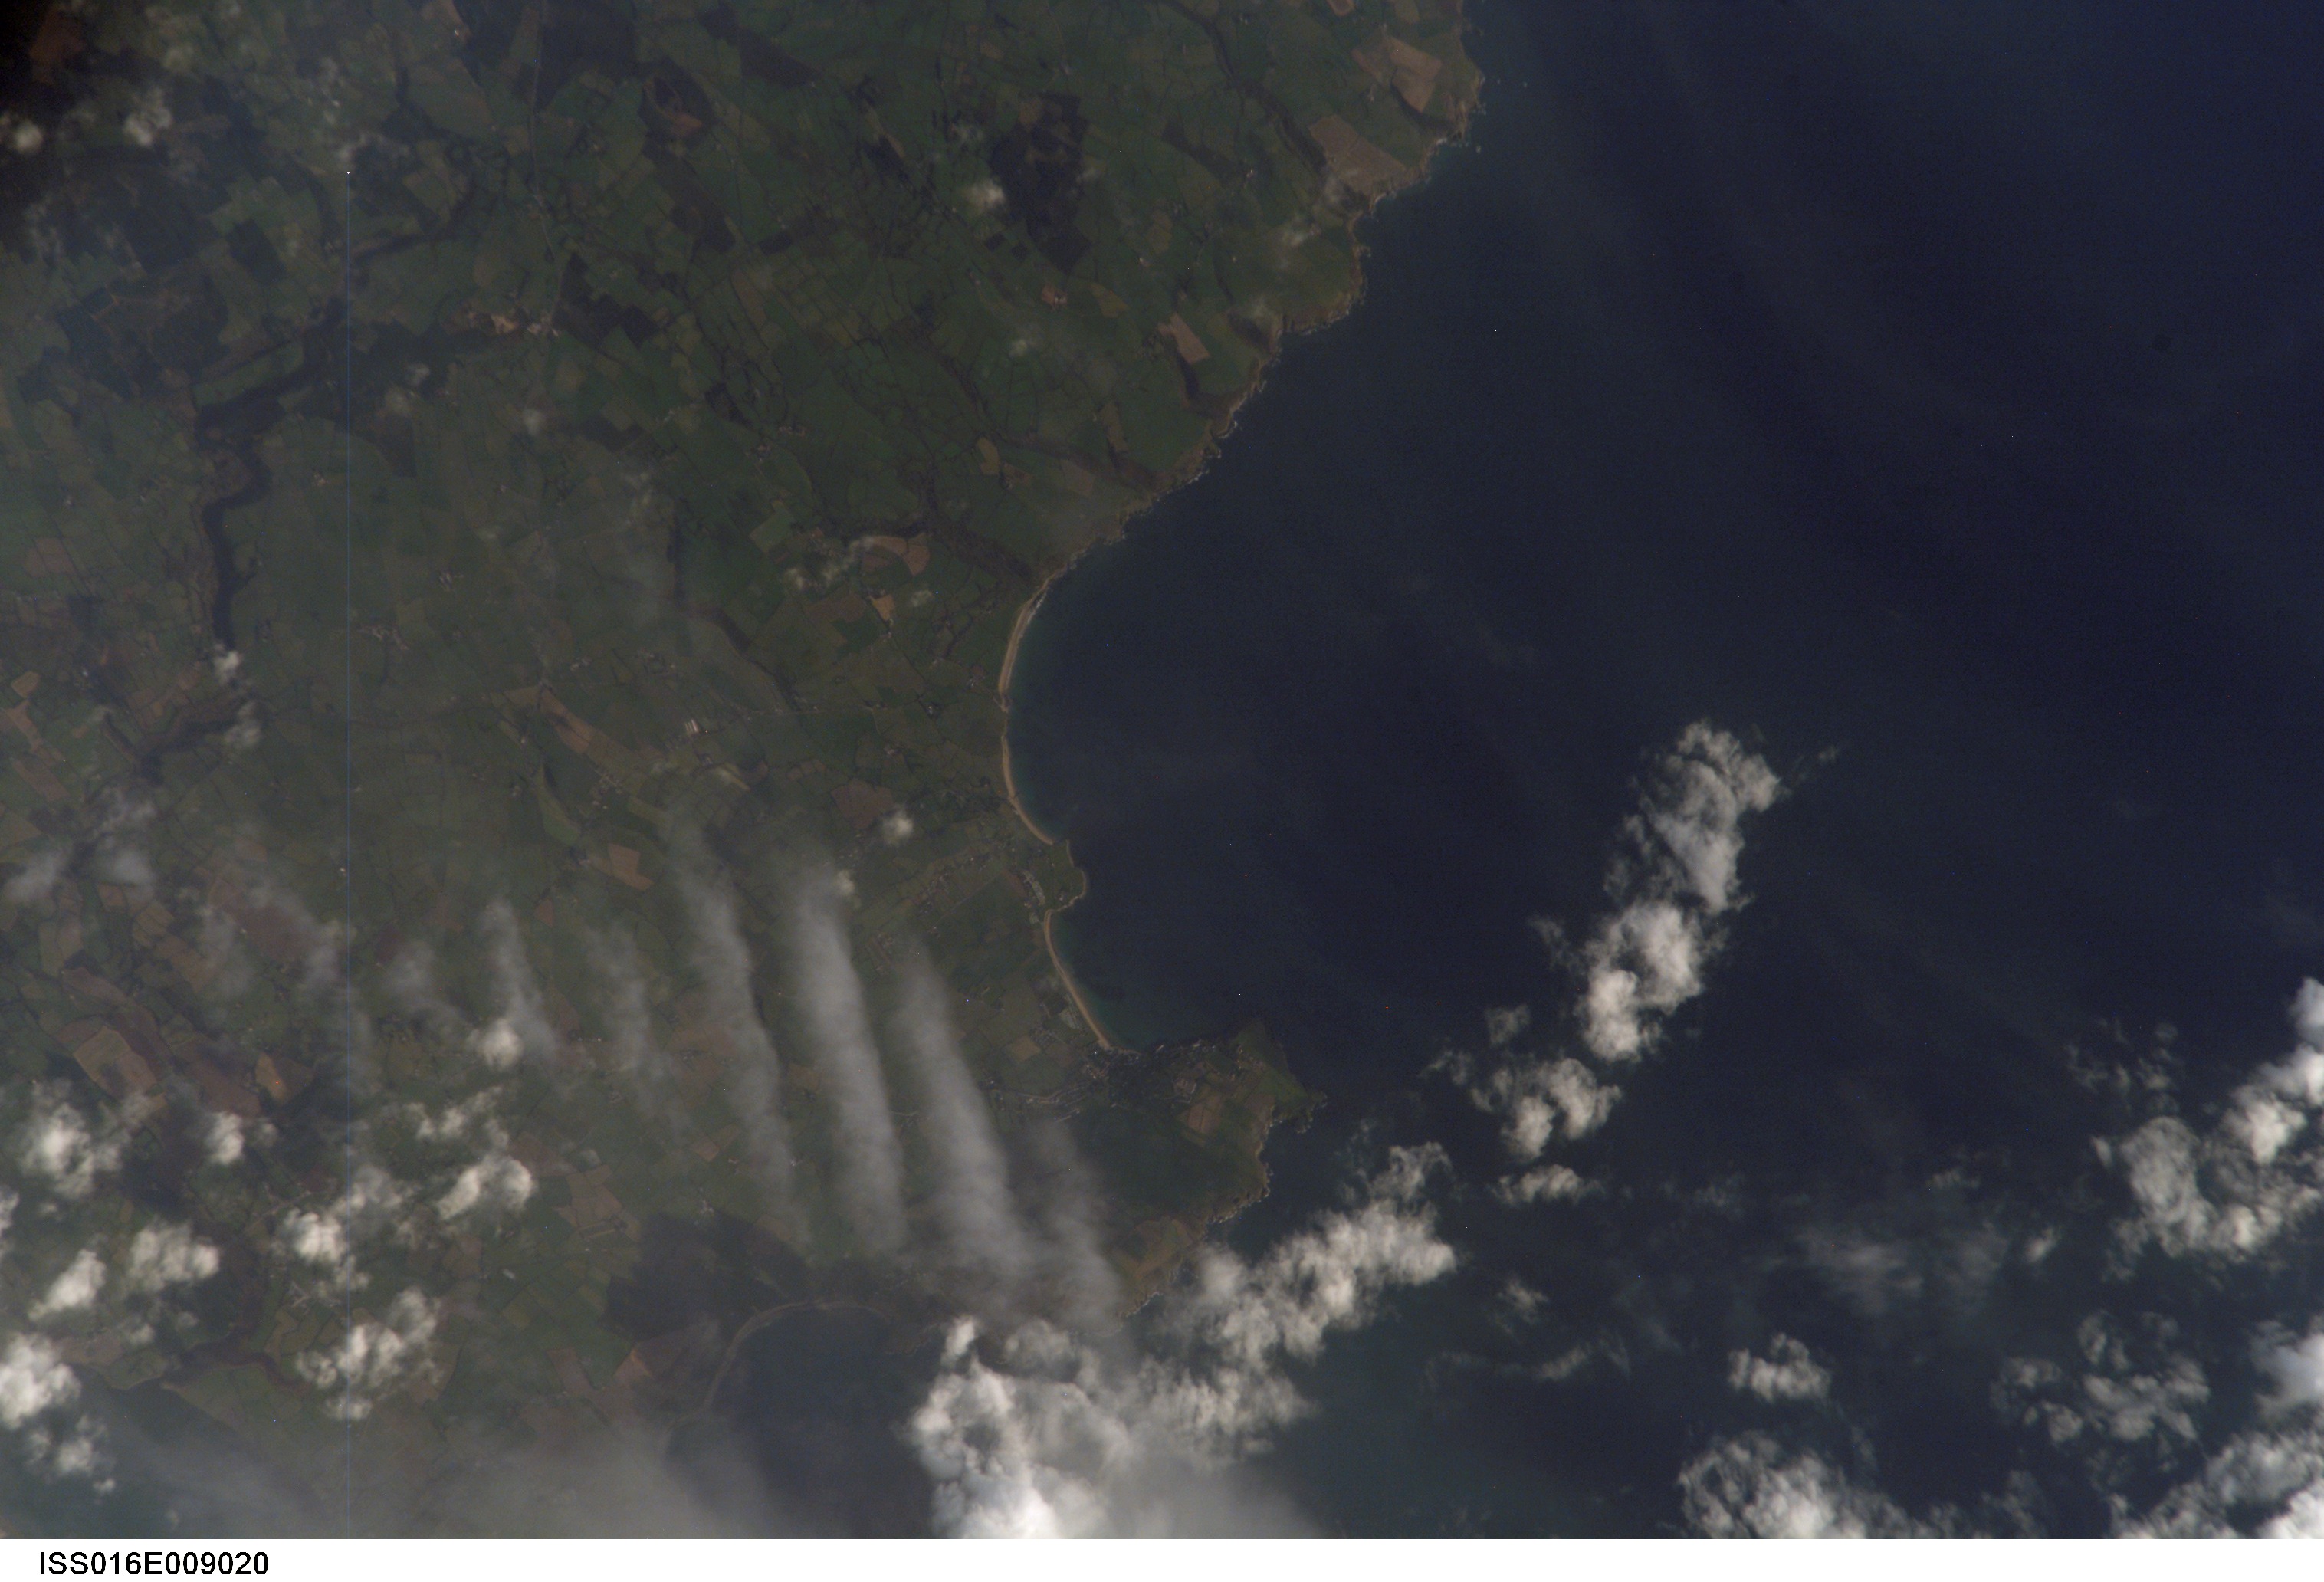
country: IRELAND
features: COASTLINE
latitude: 52.0
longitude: -7.7
